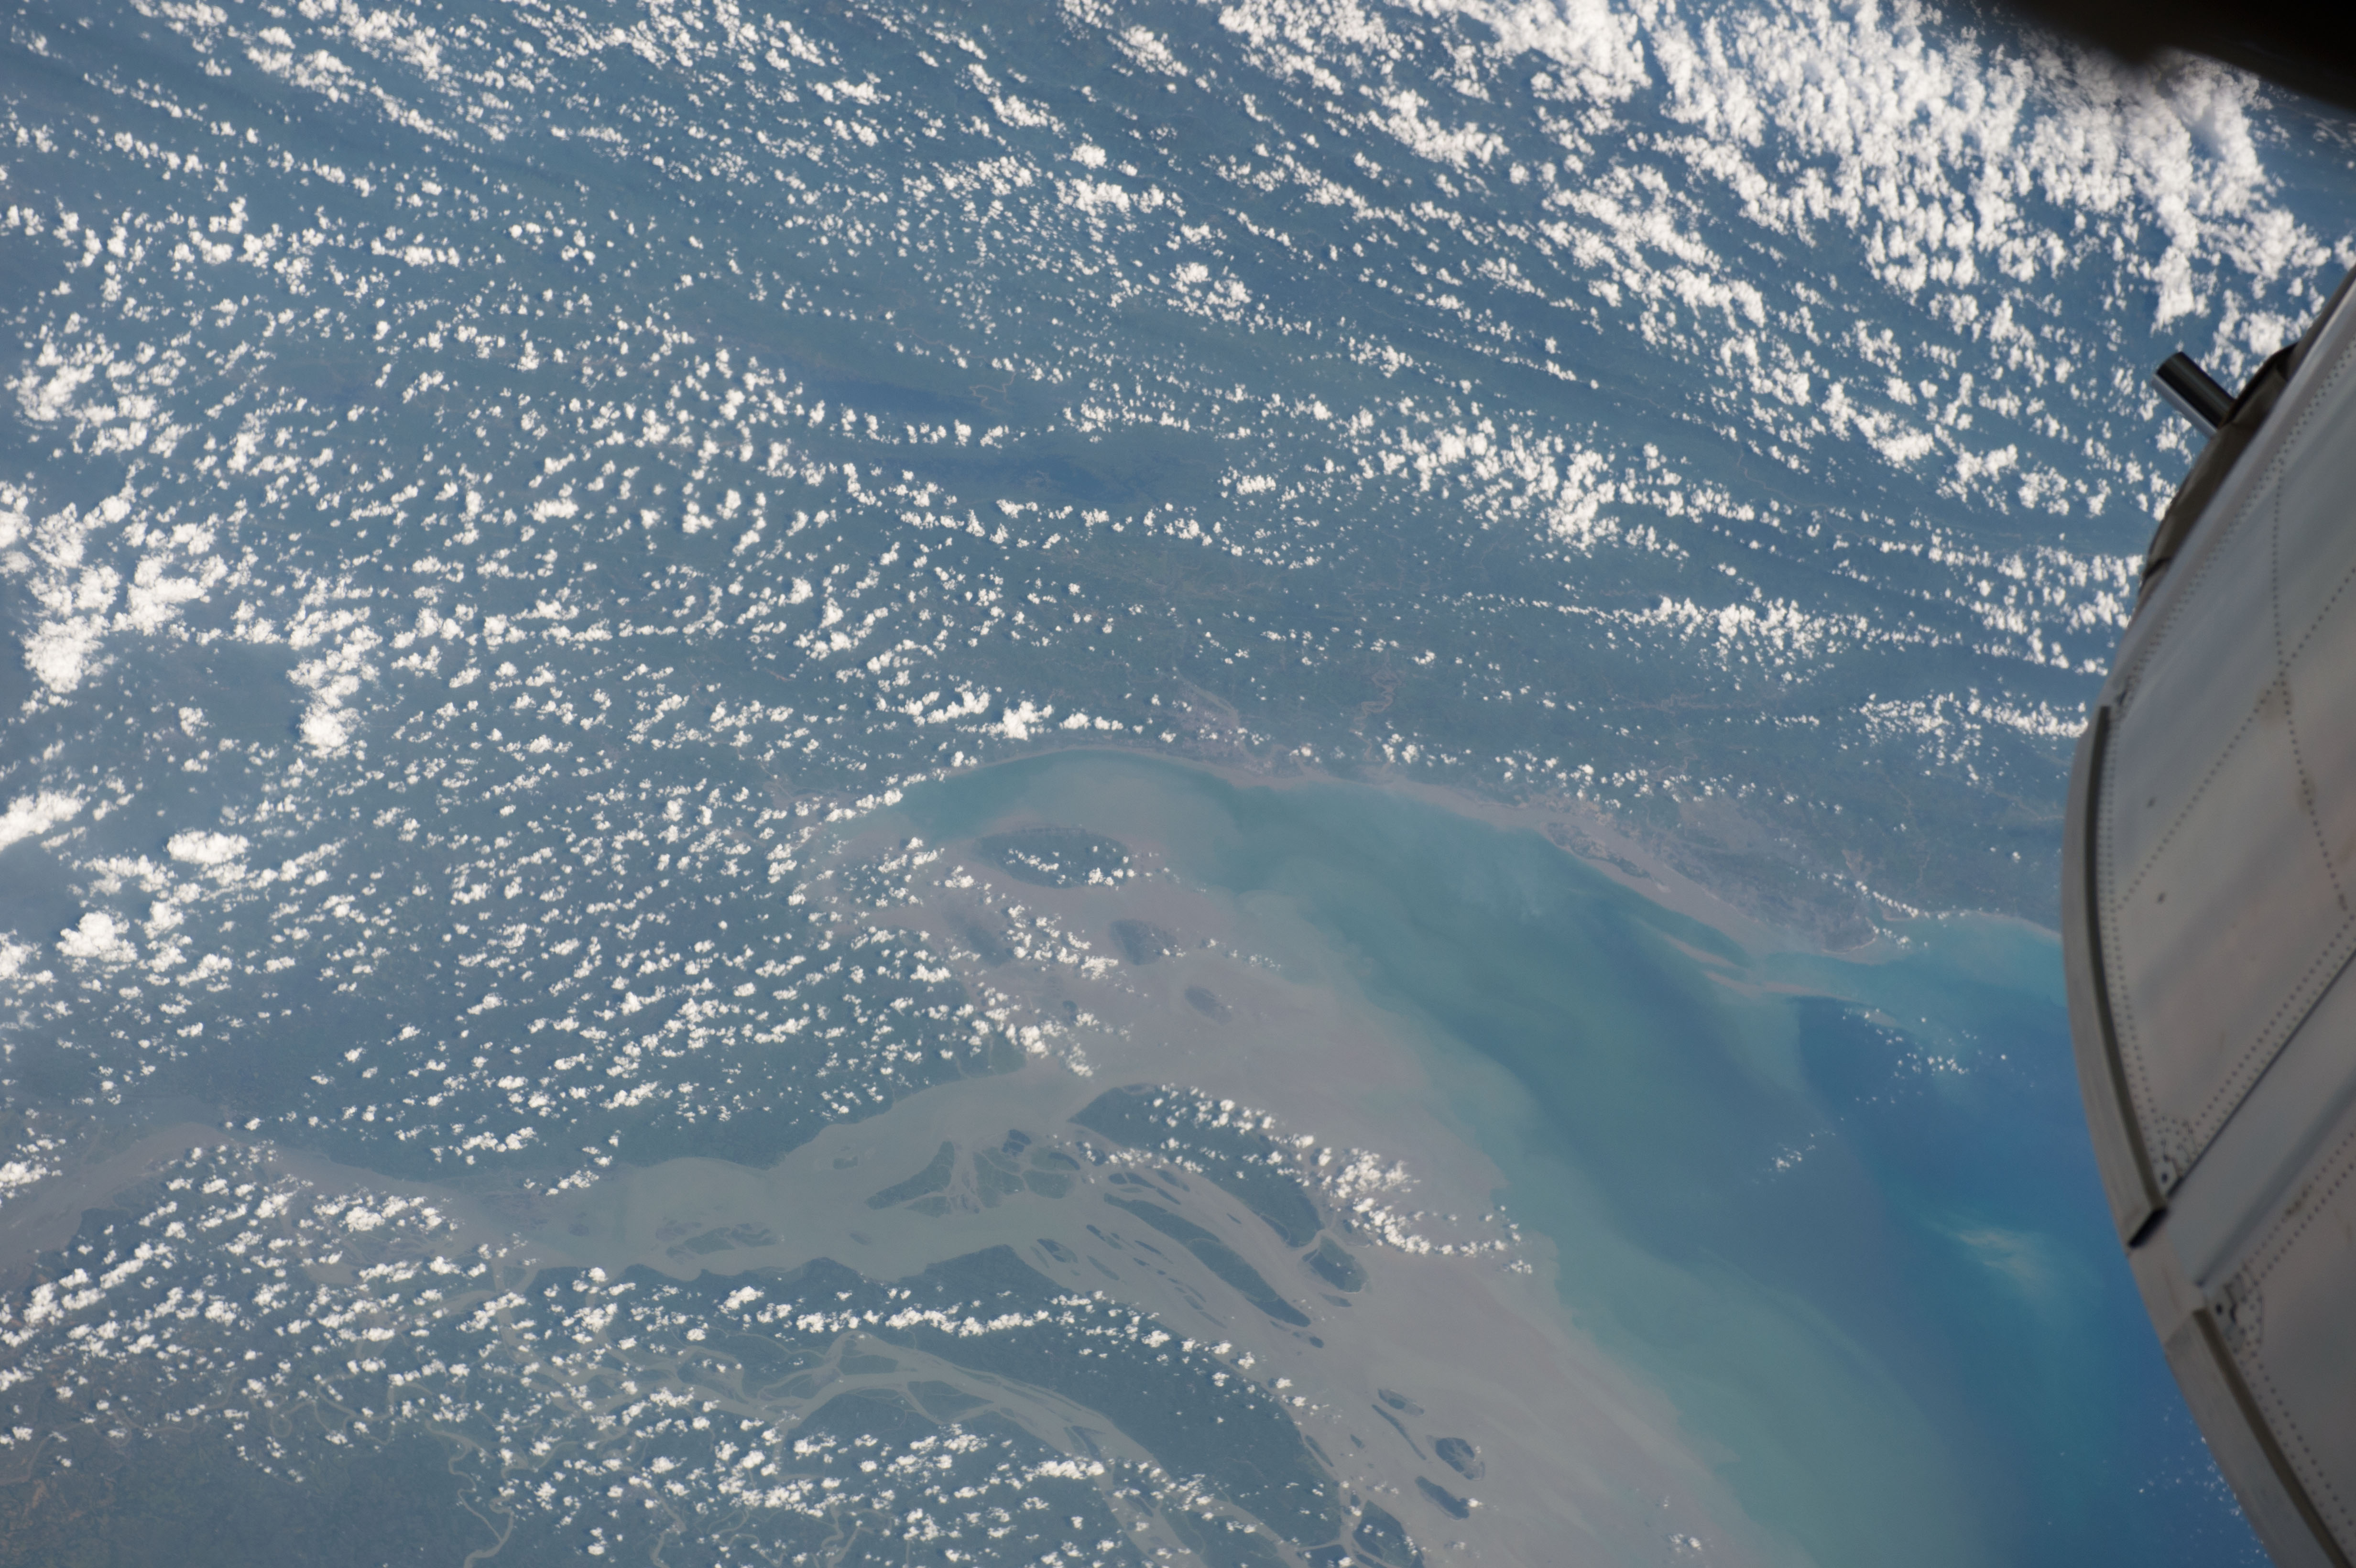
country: BANGLADESH
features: MEGHNA R., GANGES DELTA, B. OF BENGAL
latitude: 22.5
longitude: 91.5
